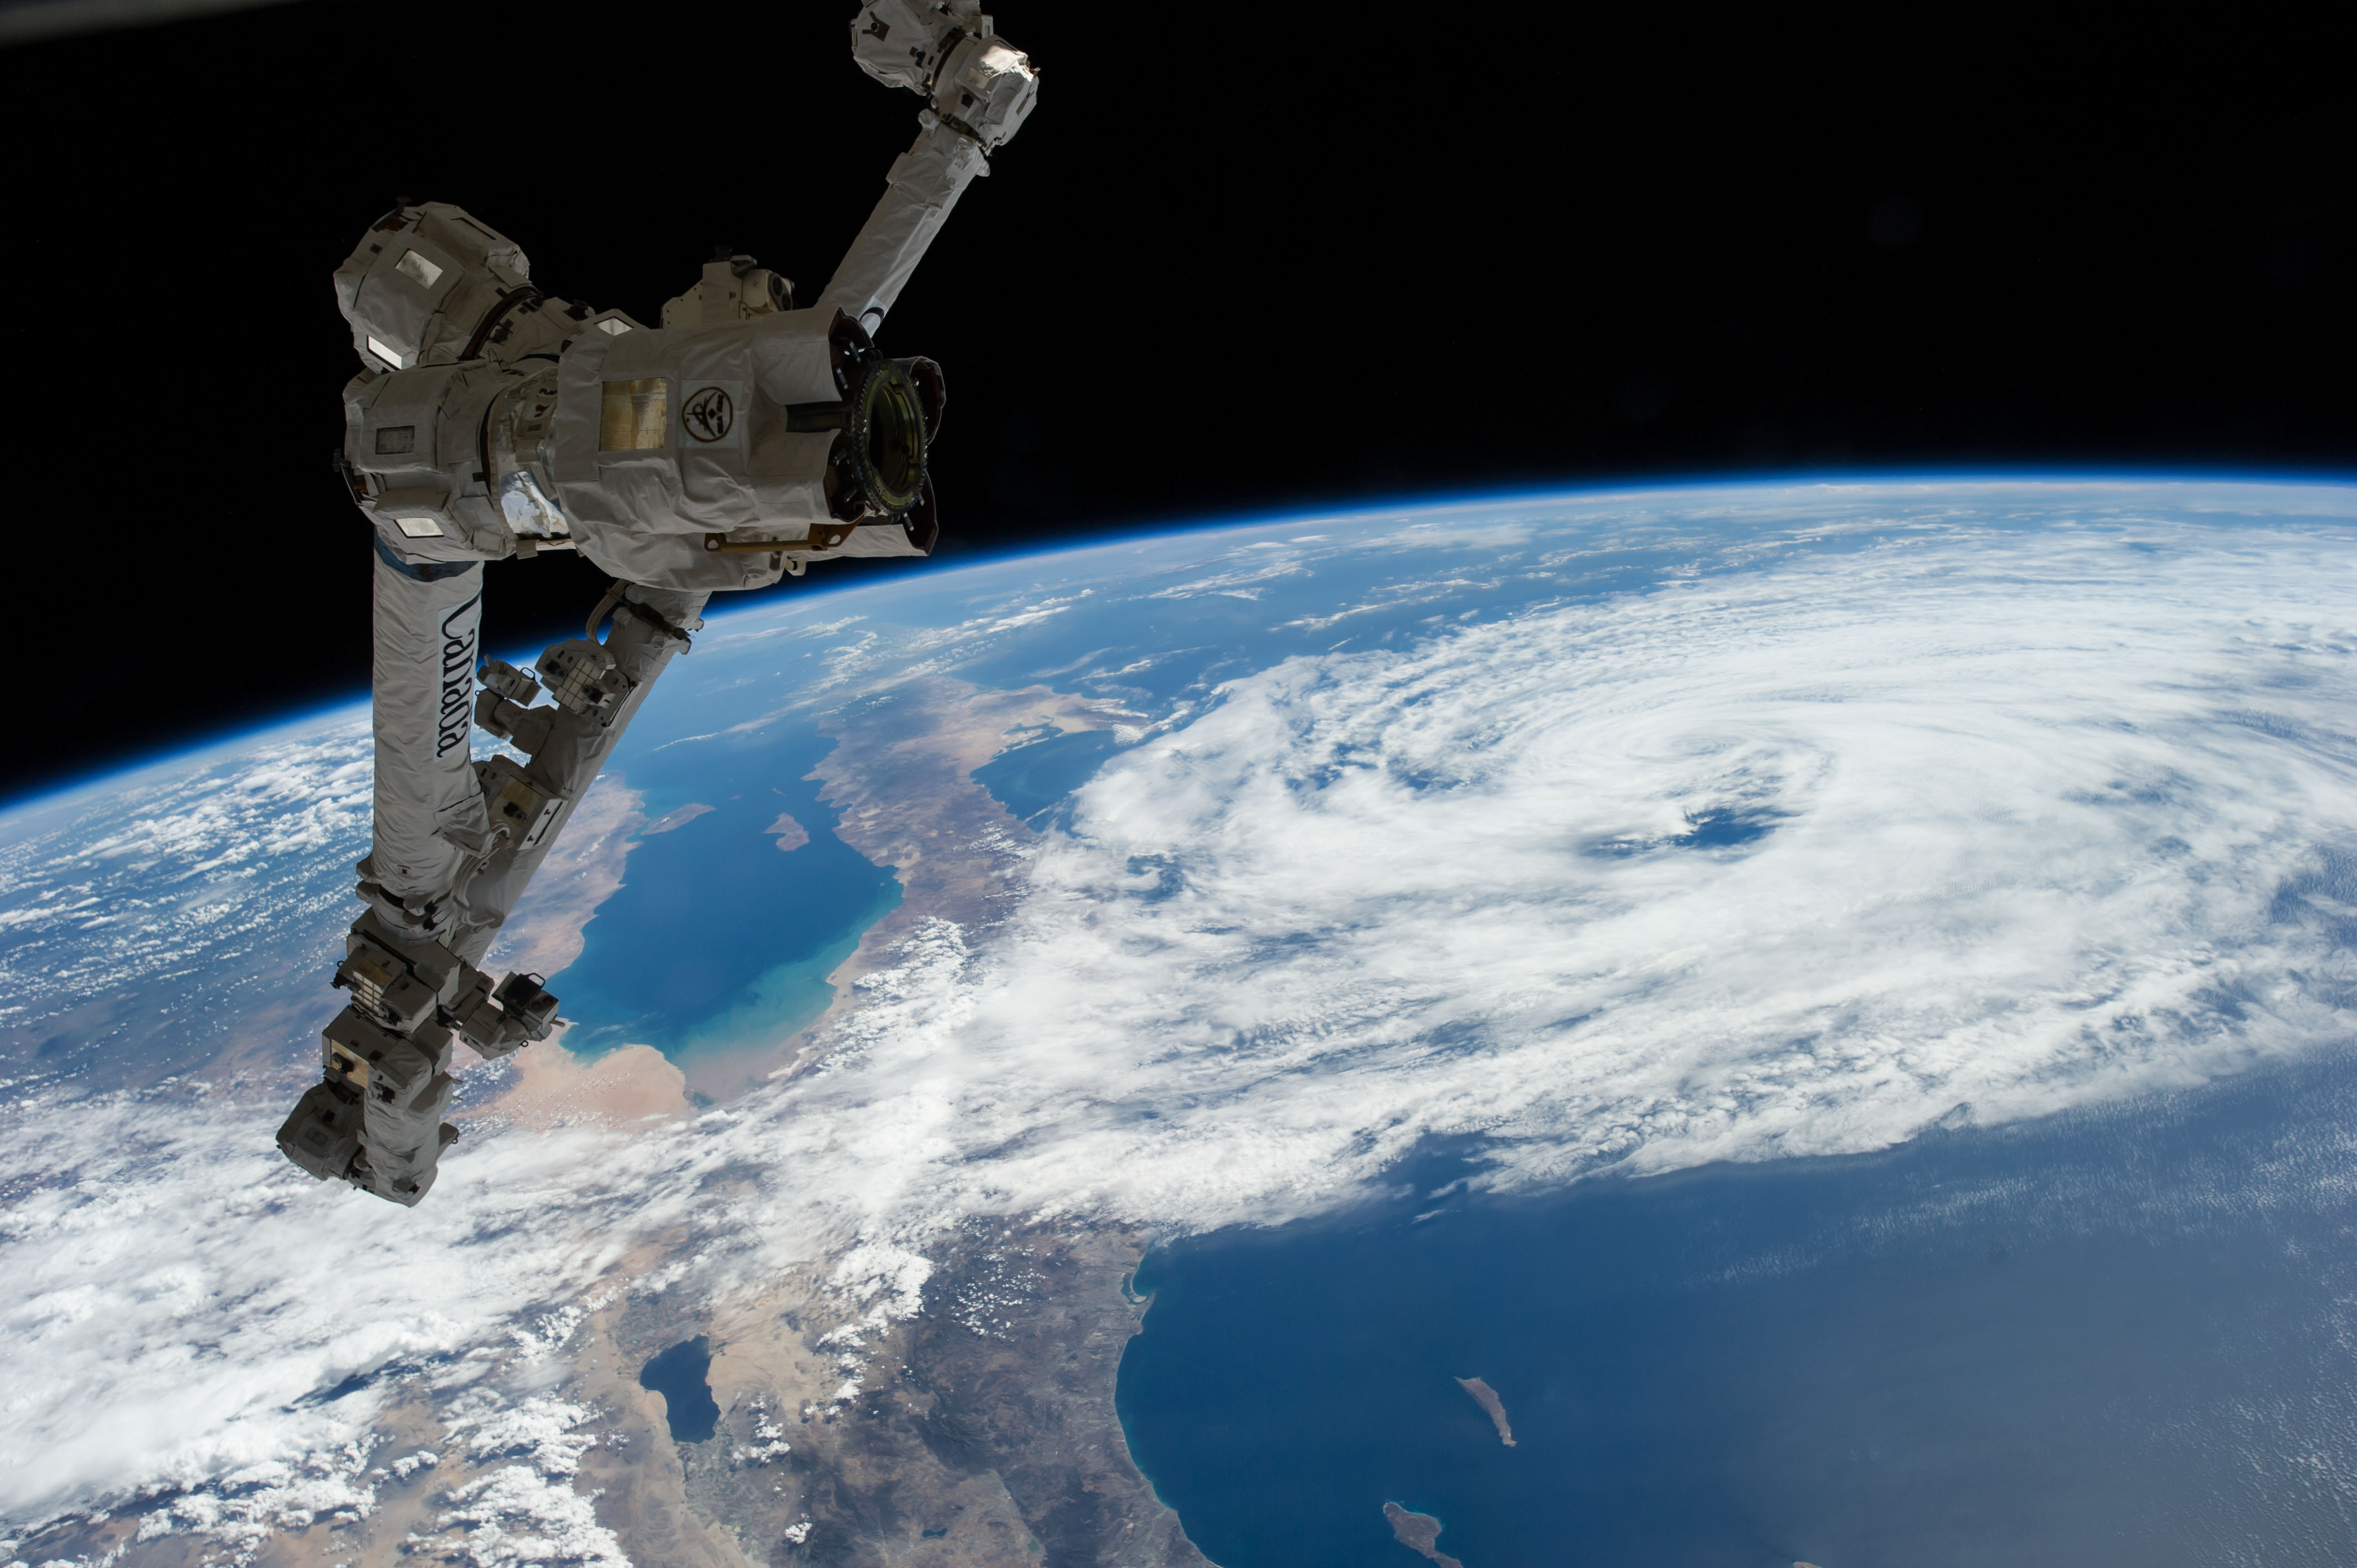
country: MEXICO
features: BAJA CALIFORNIA PENINSULA, CALIFORNIA, HURRICANE, PACIFIC OCEAN, EARTH LIMB
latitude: 29.2
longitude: -116.2
